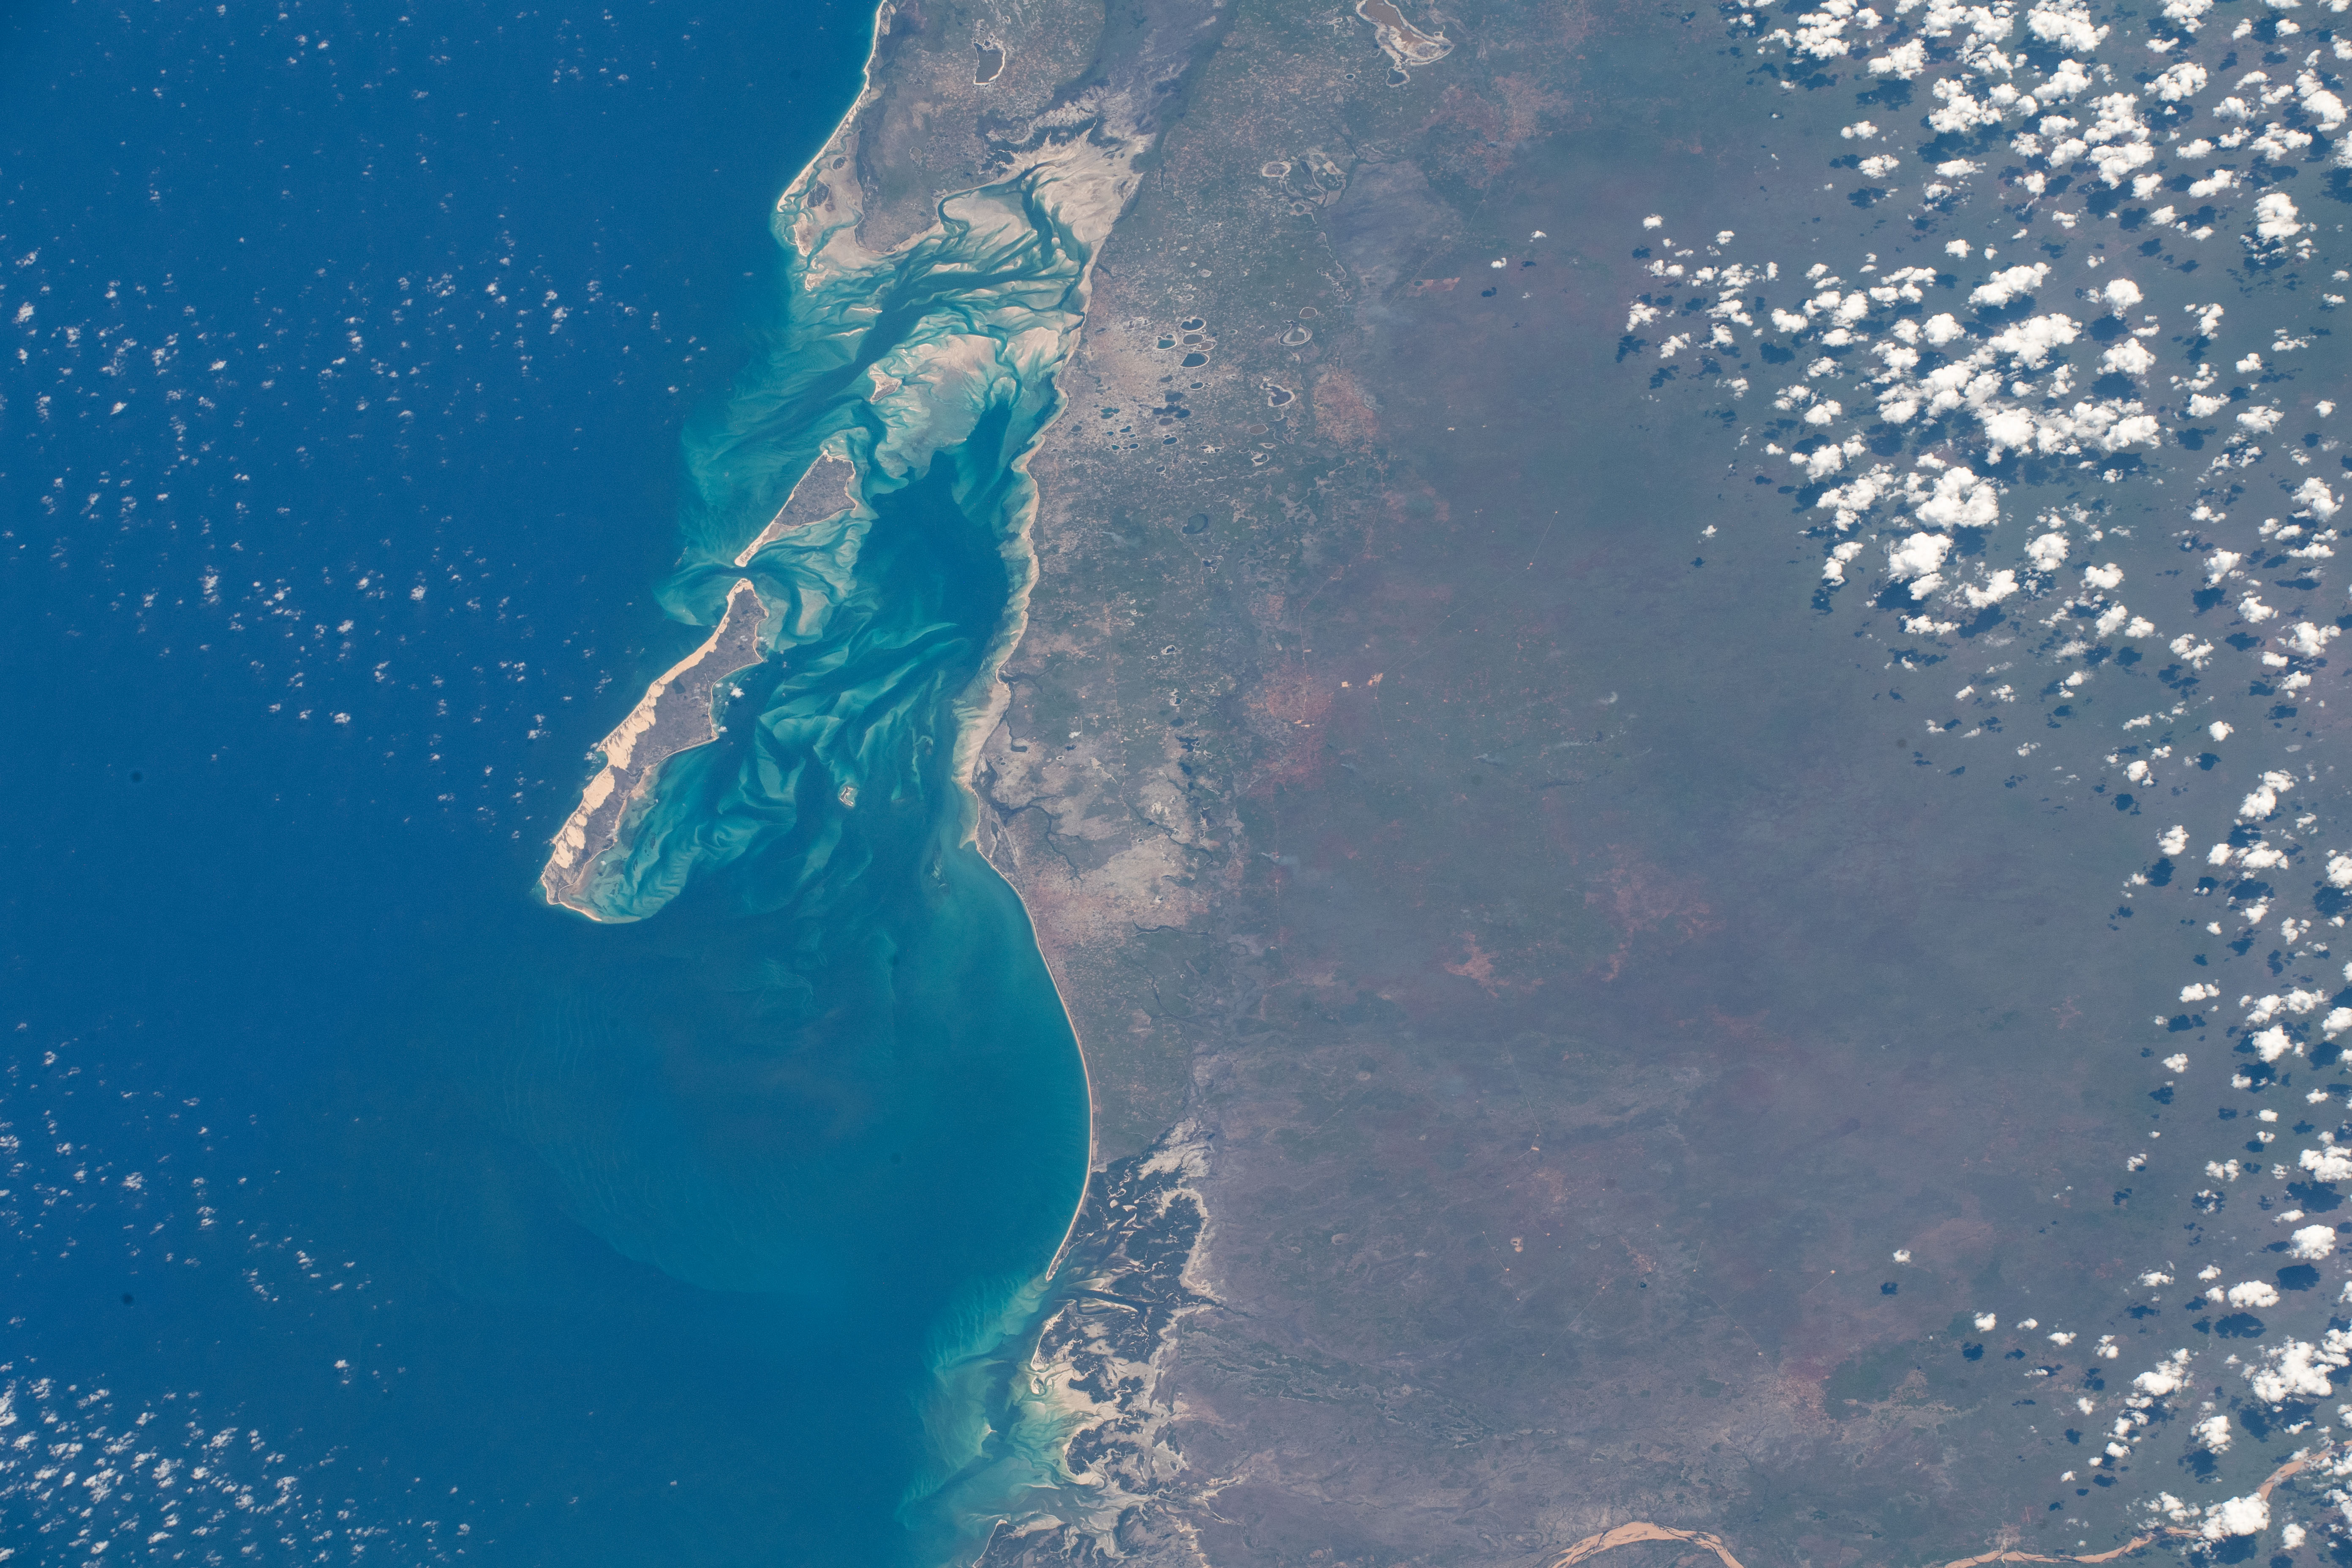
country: MOZAMBIQUE
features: ILLHA DO BAZARUTO, ILLHA MAGARUQUE, BAIA DE SOFALA, INHAMBANE
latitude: -21.7
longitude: 35.0
